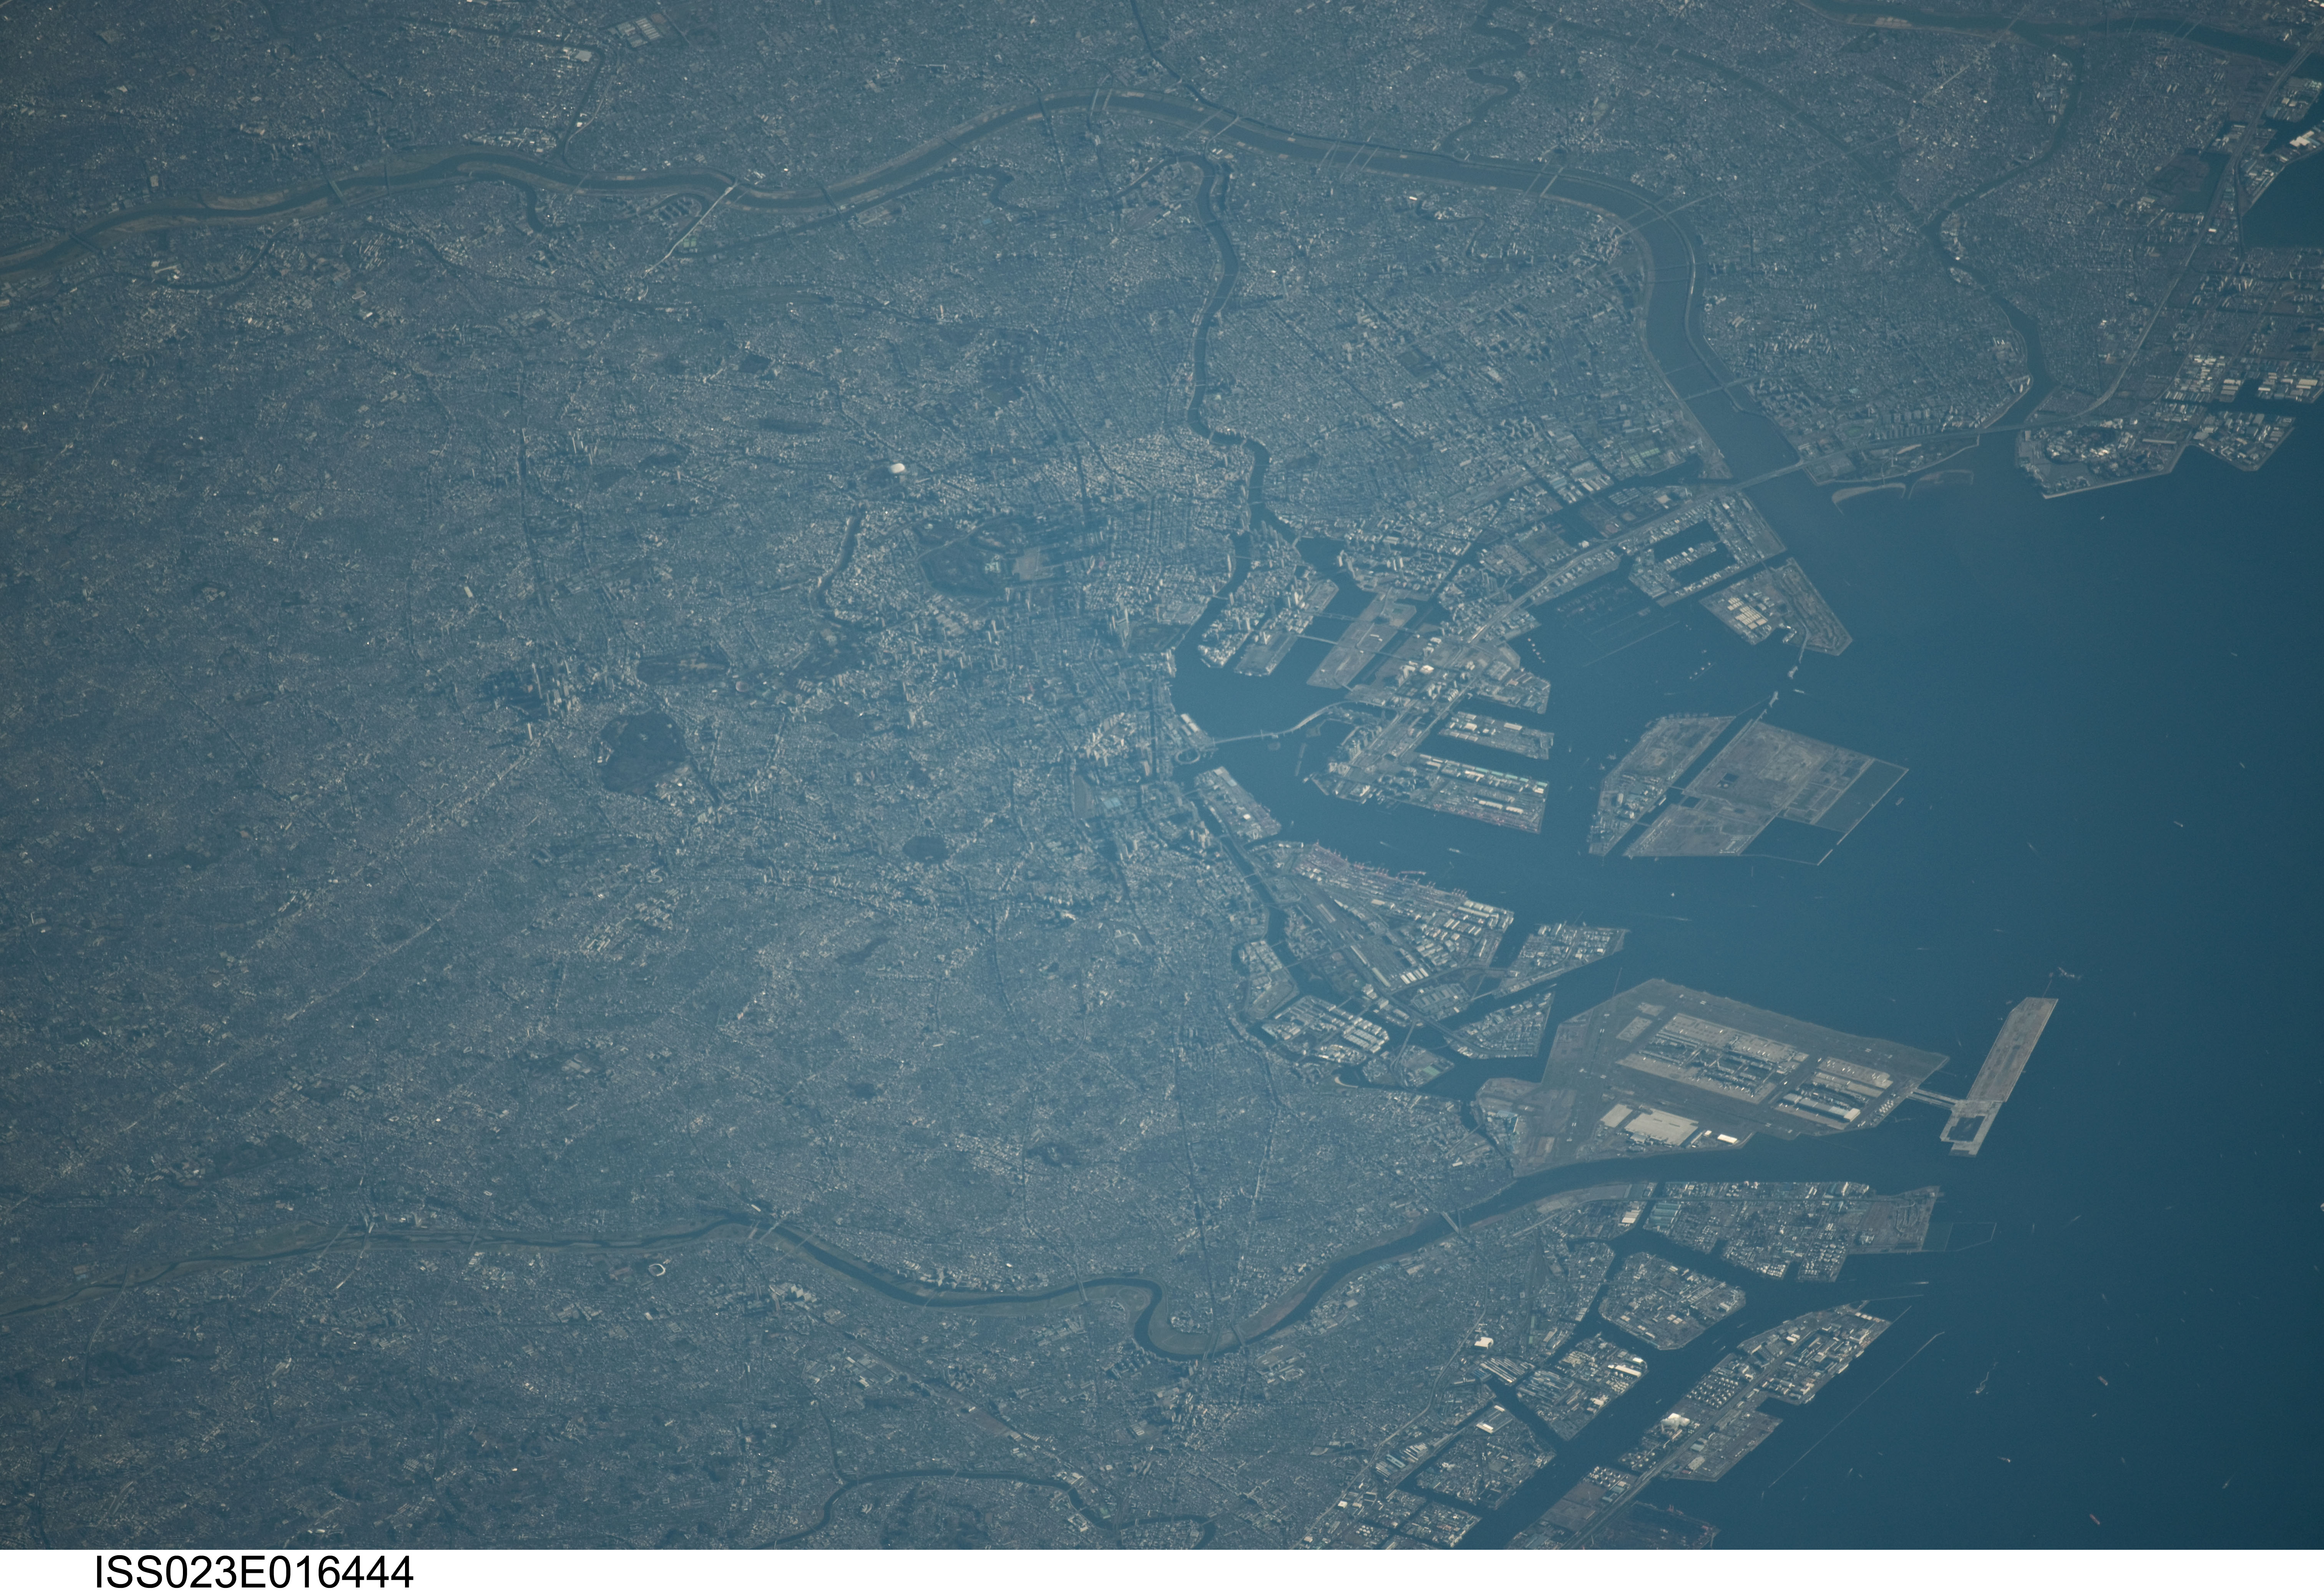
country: JAPAN
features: TOKYO, TOKYO BAY, TAMA RIVER, SUMIDA RIVER, TOKYO HANEDA AIRPORT
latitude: 35.6
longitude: 139.8
